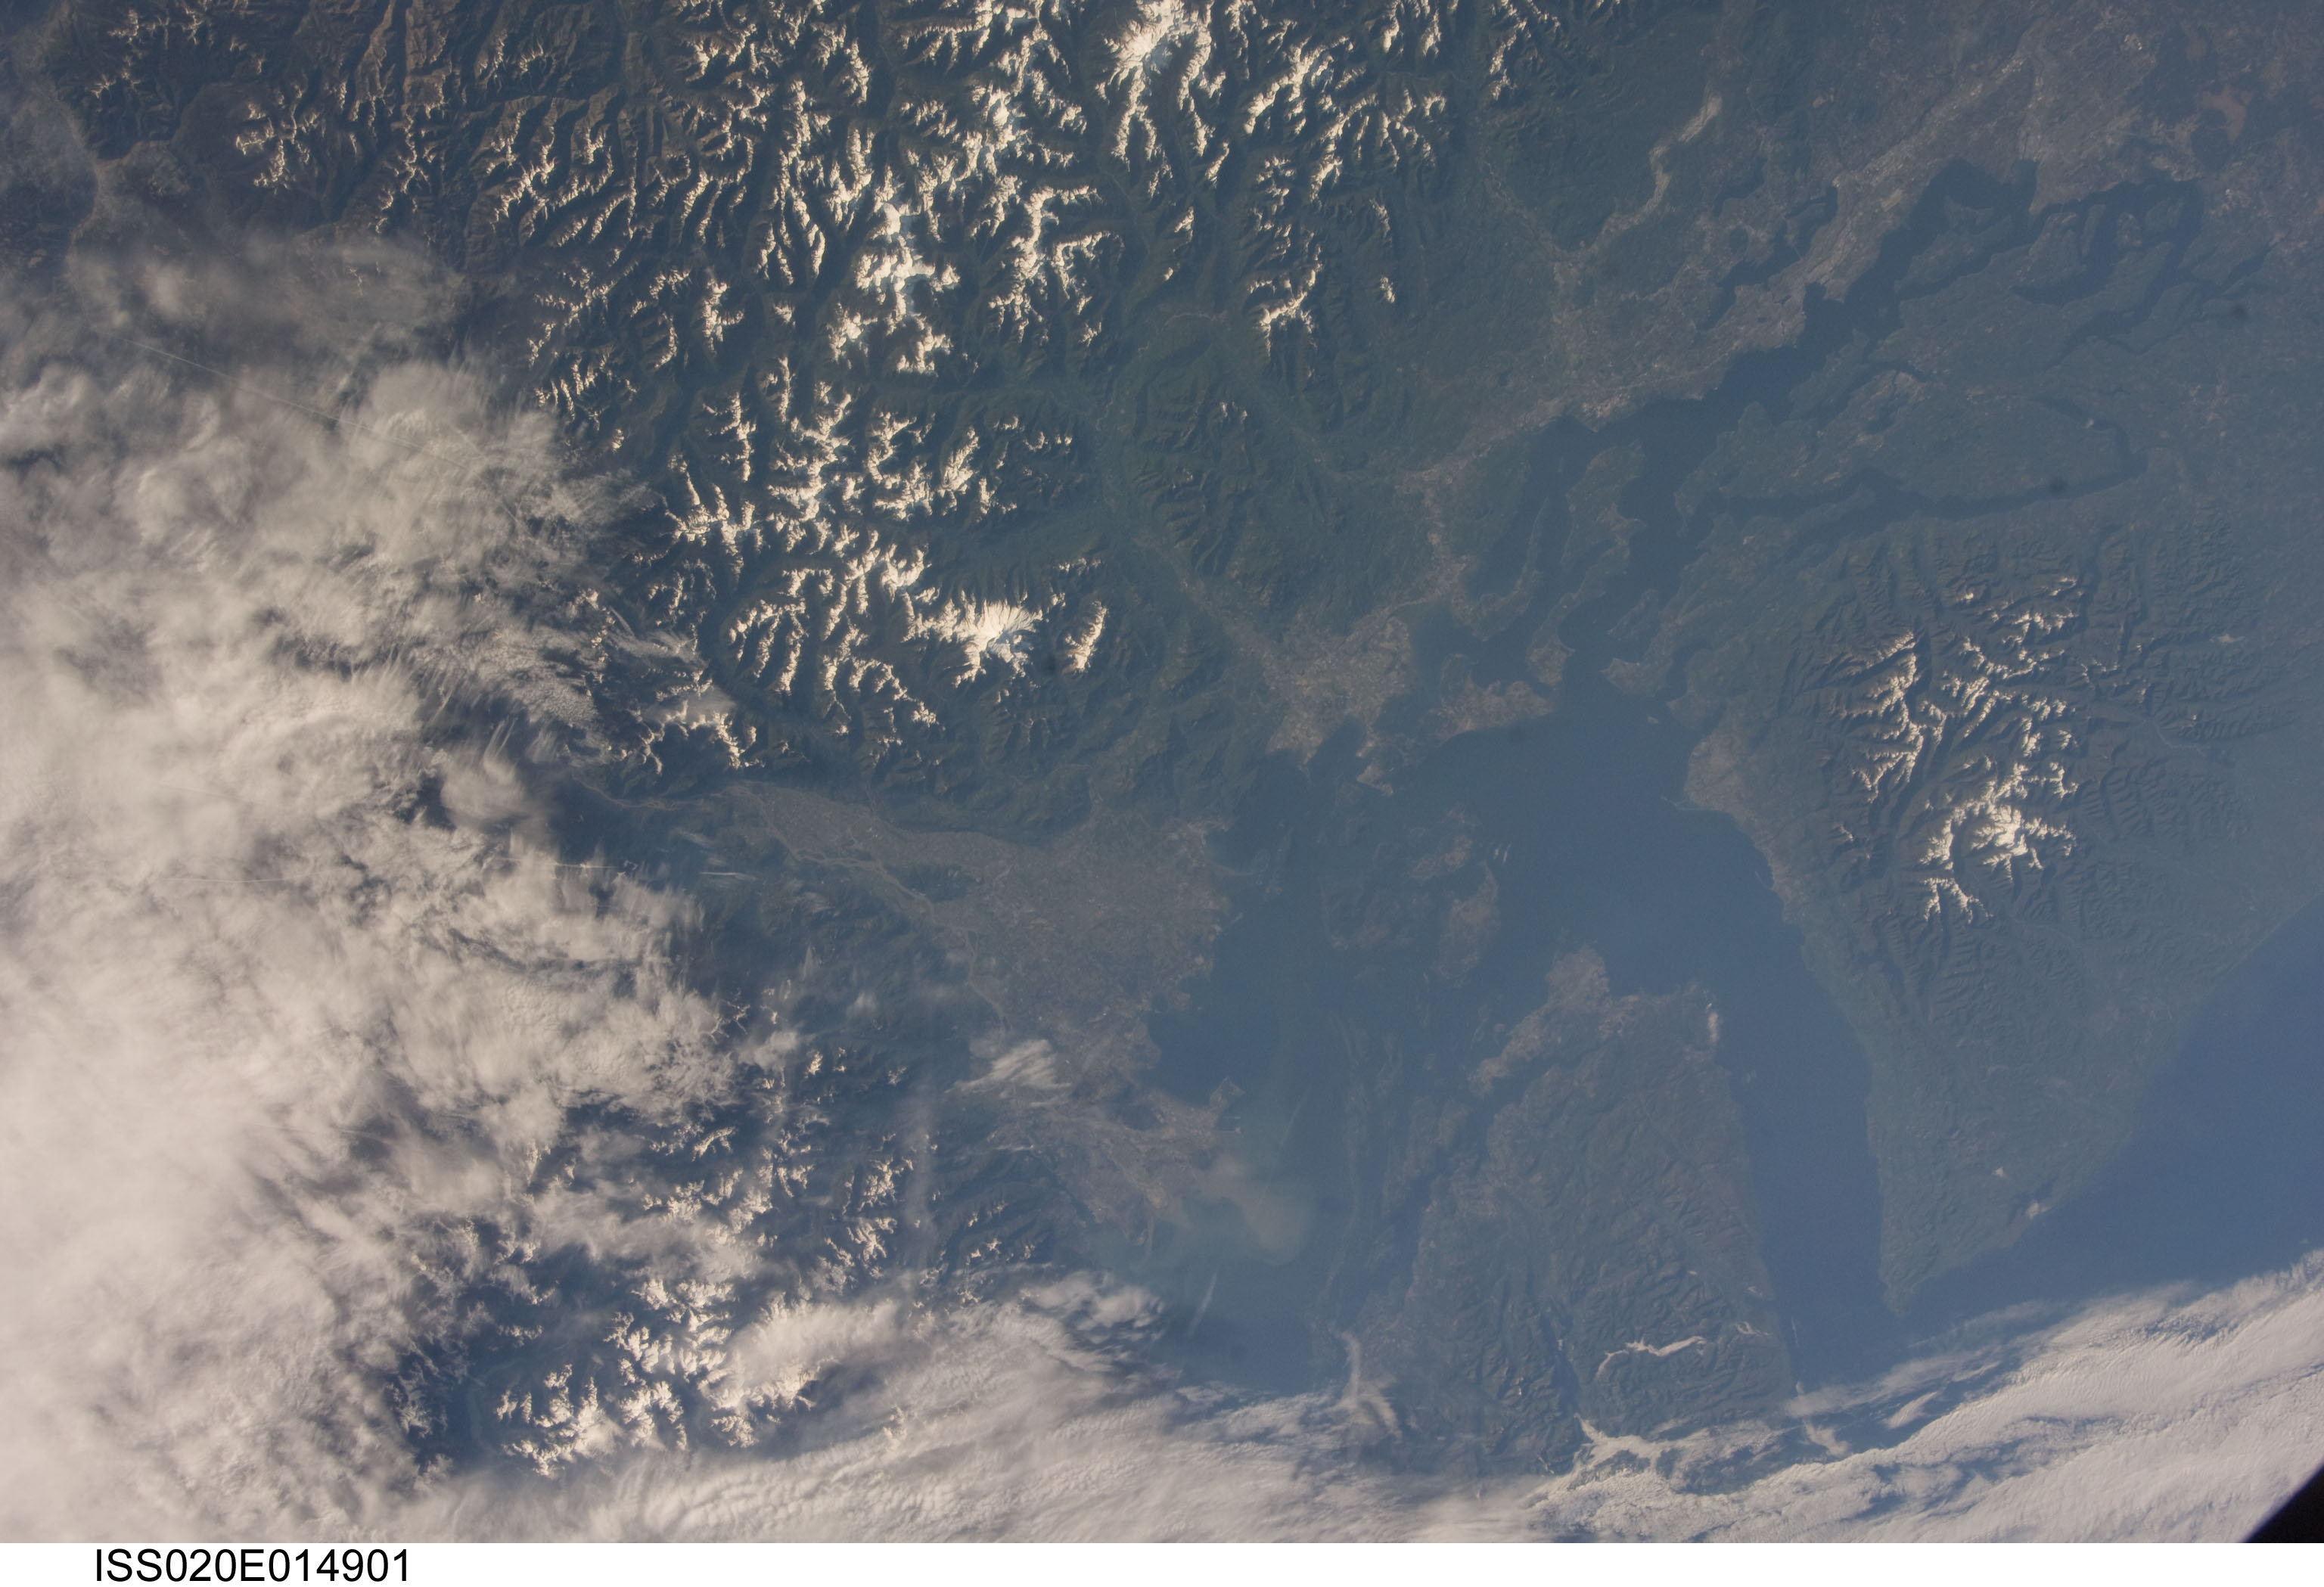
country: USA-WASHINGTON
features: SALISH SEA,STRAIT OF GEORGIA; SEATTLE,WASHINGTON,VANCOUVER
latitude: 49.0
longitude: -122.5
